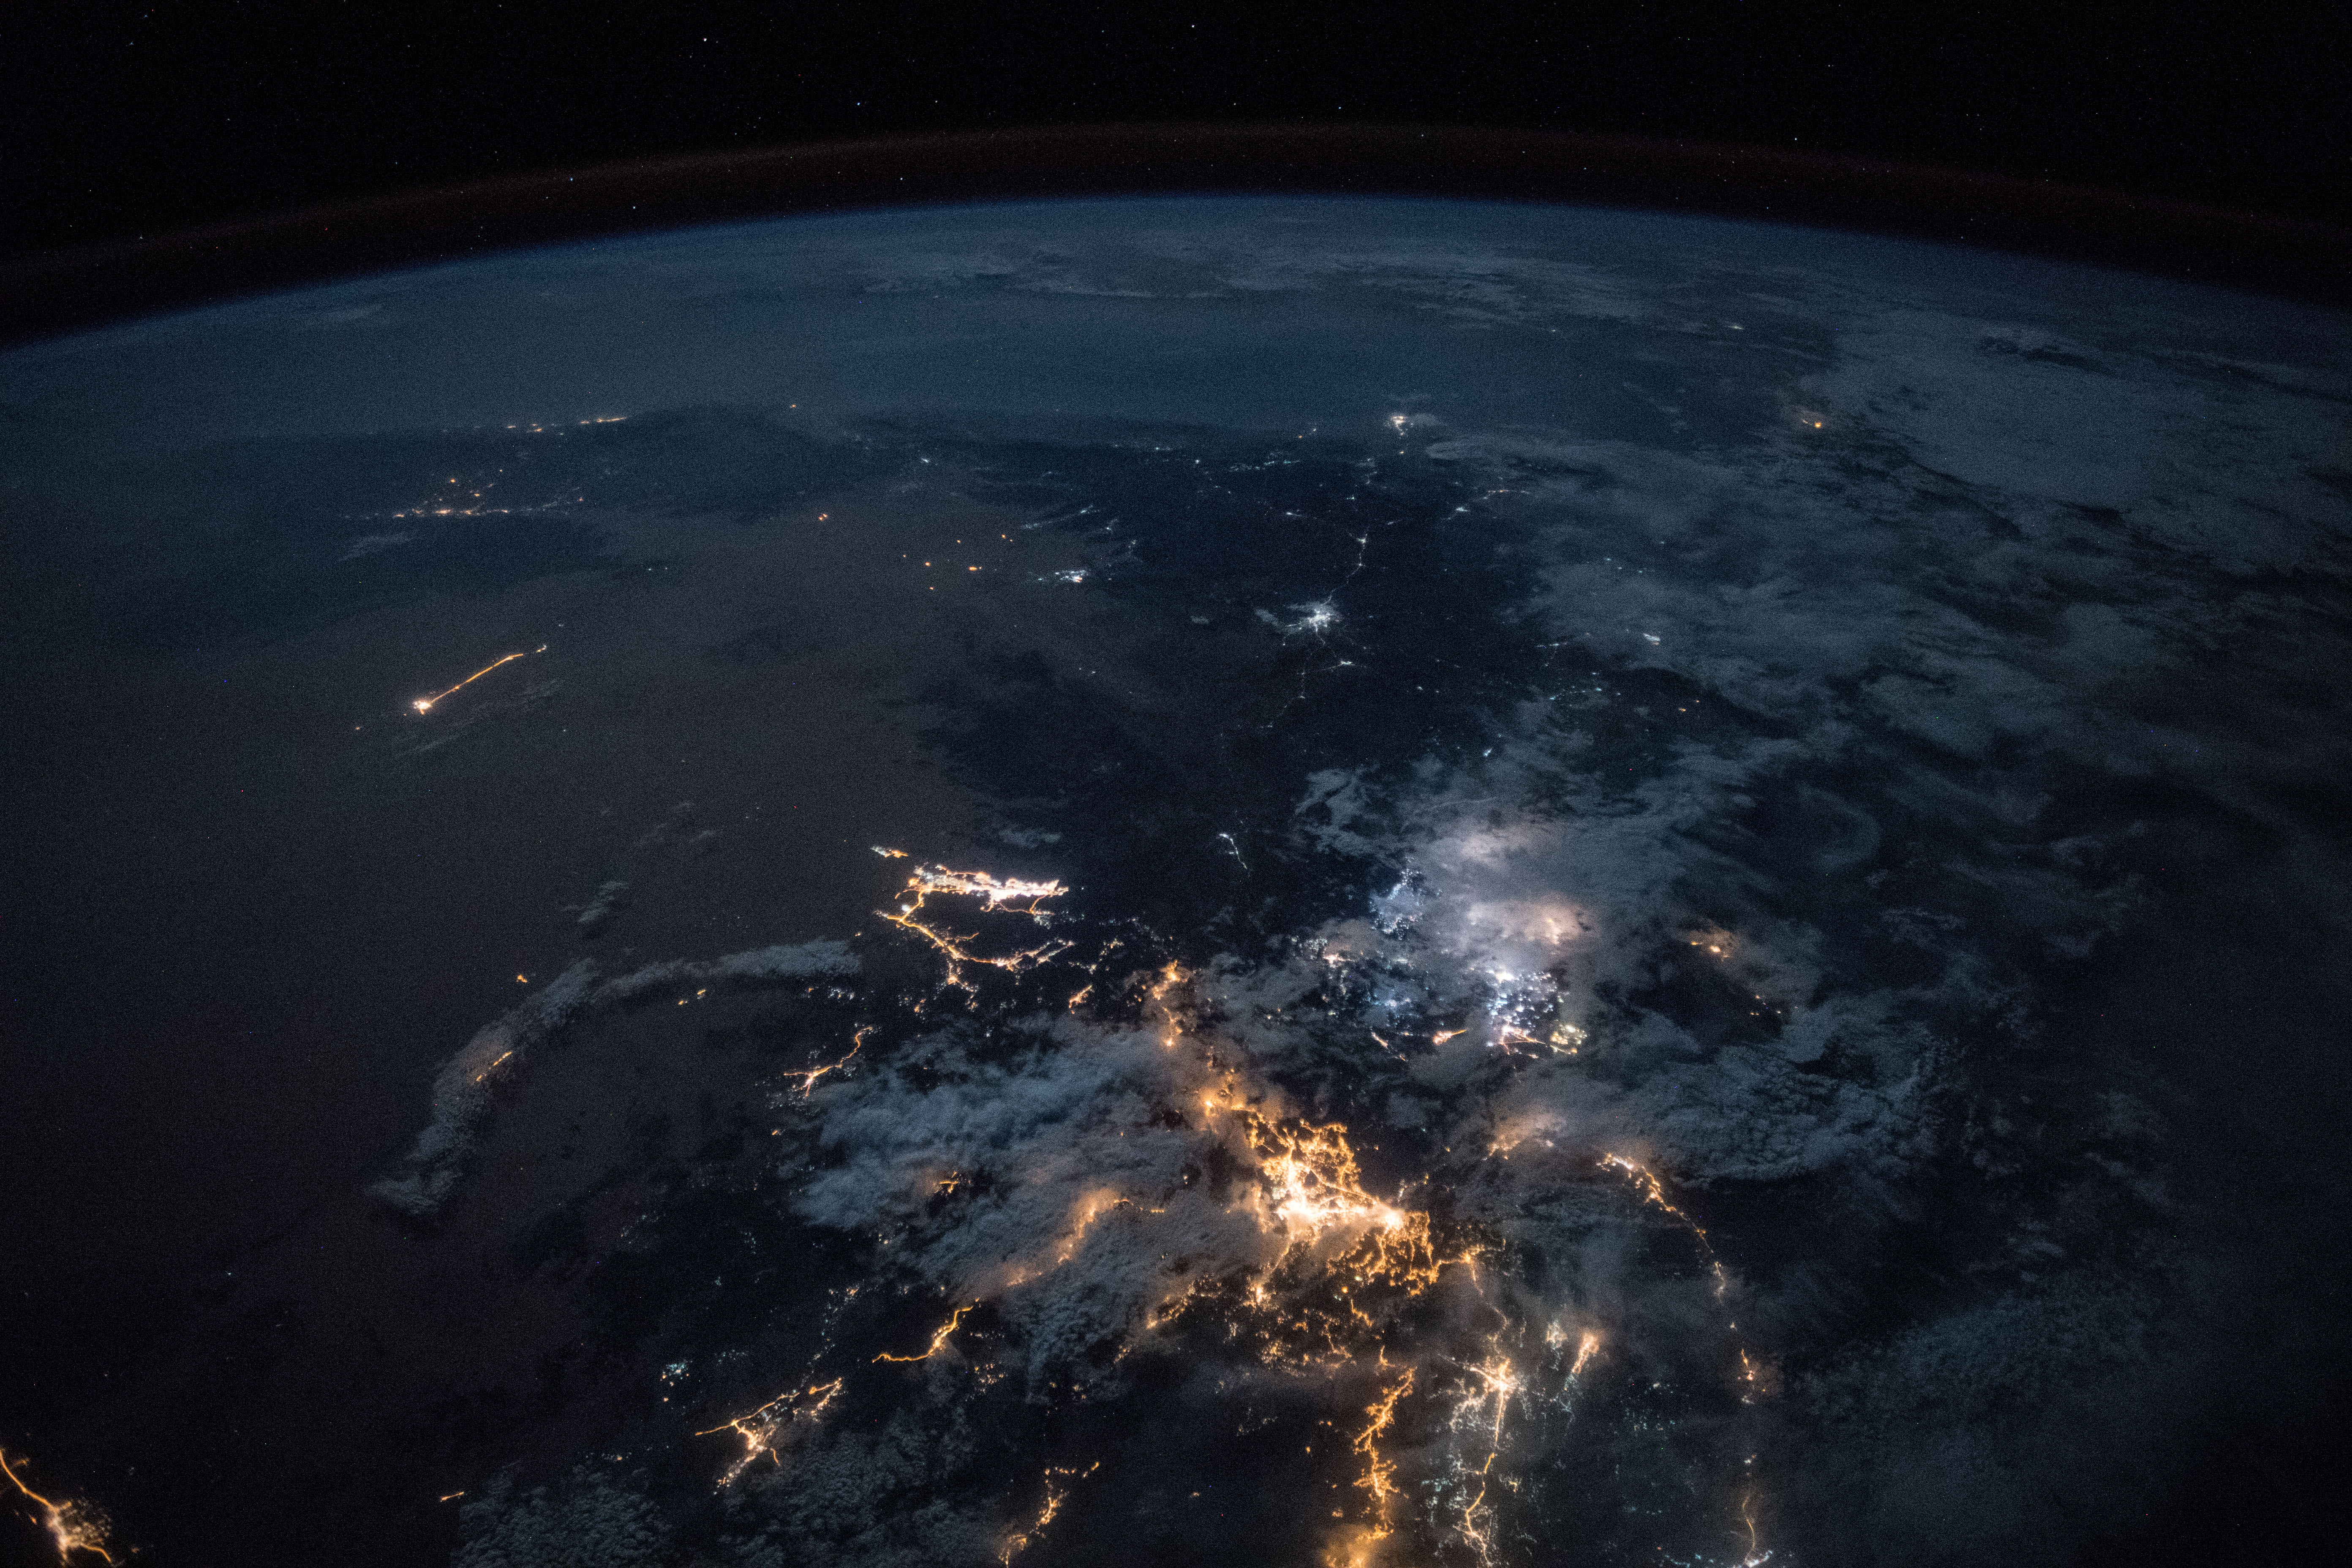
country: YEMEN
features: WADI ALAGEEG CITY, NAJRAN CITY, JAZAN CITY, FAYFA CITY, ABU ARISH CITY, SABYA CITY, ASIR MOUNTAINS, RED SEA, NIGHT, EARTH LIMB
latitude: 16.6
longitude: 44.7
